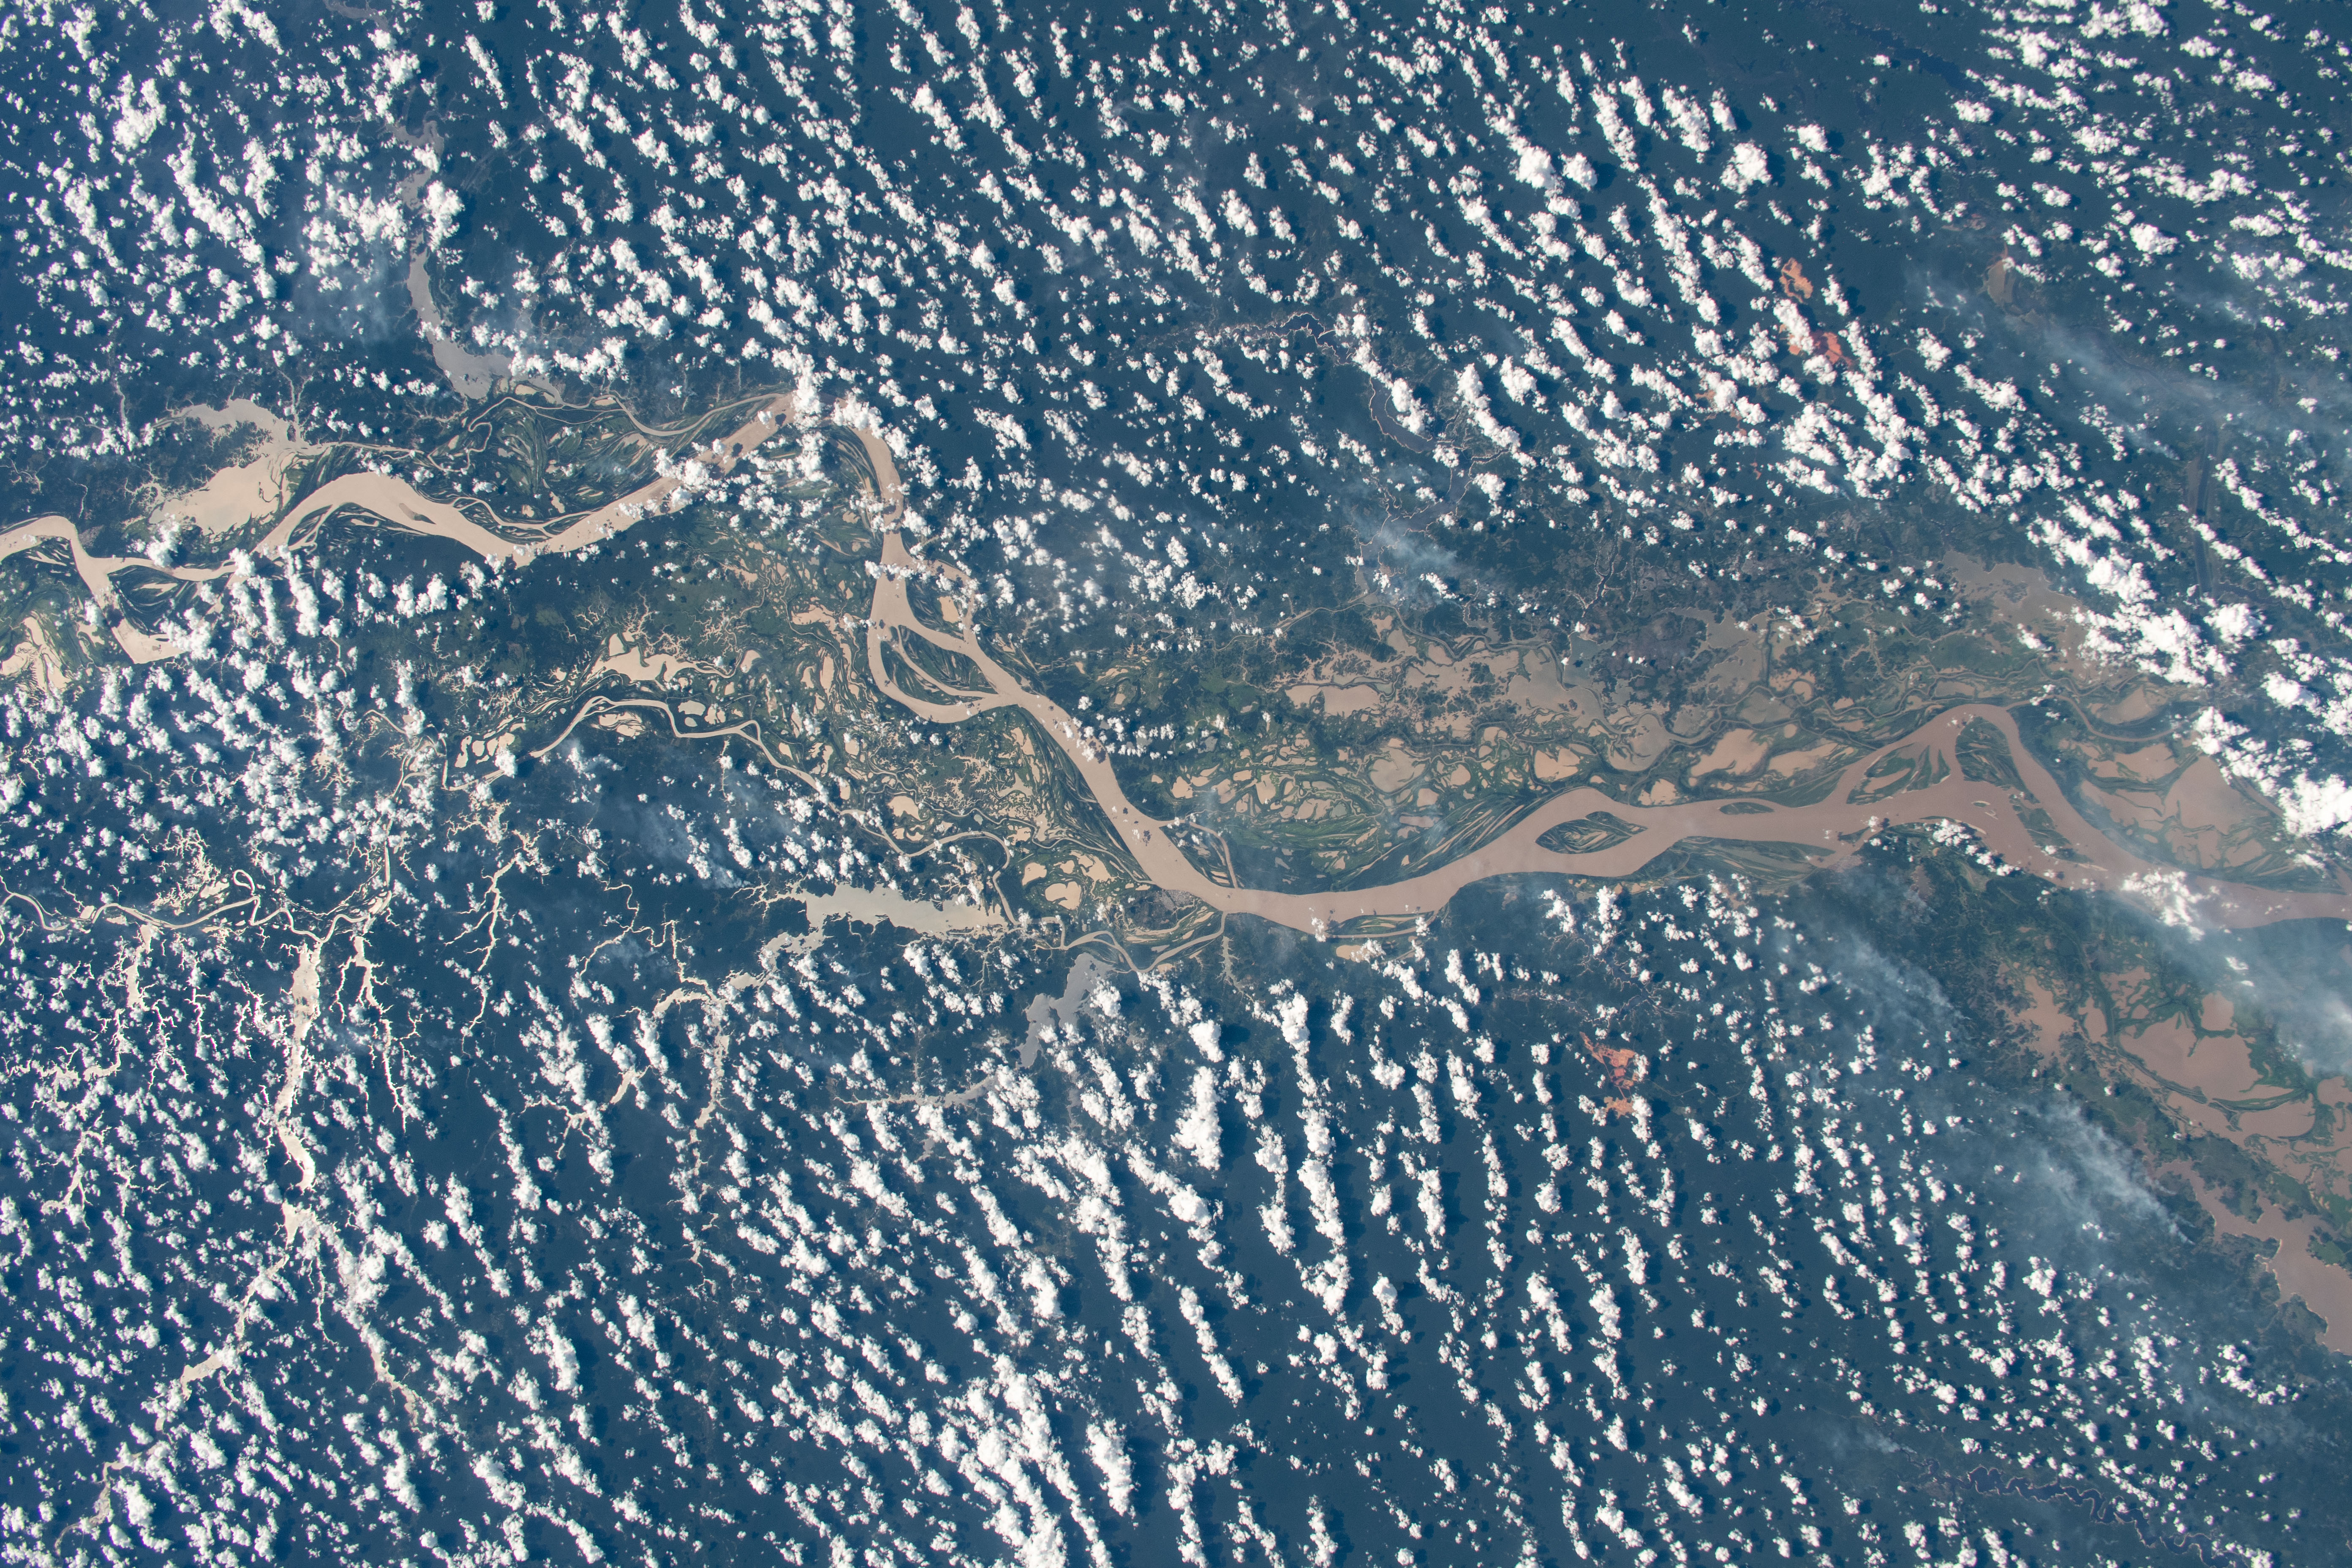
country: BRAZIL
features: AMAZON RIVER
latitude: -2.5
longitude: -56.5
